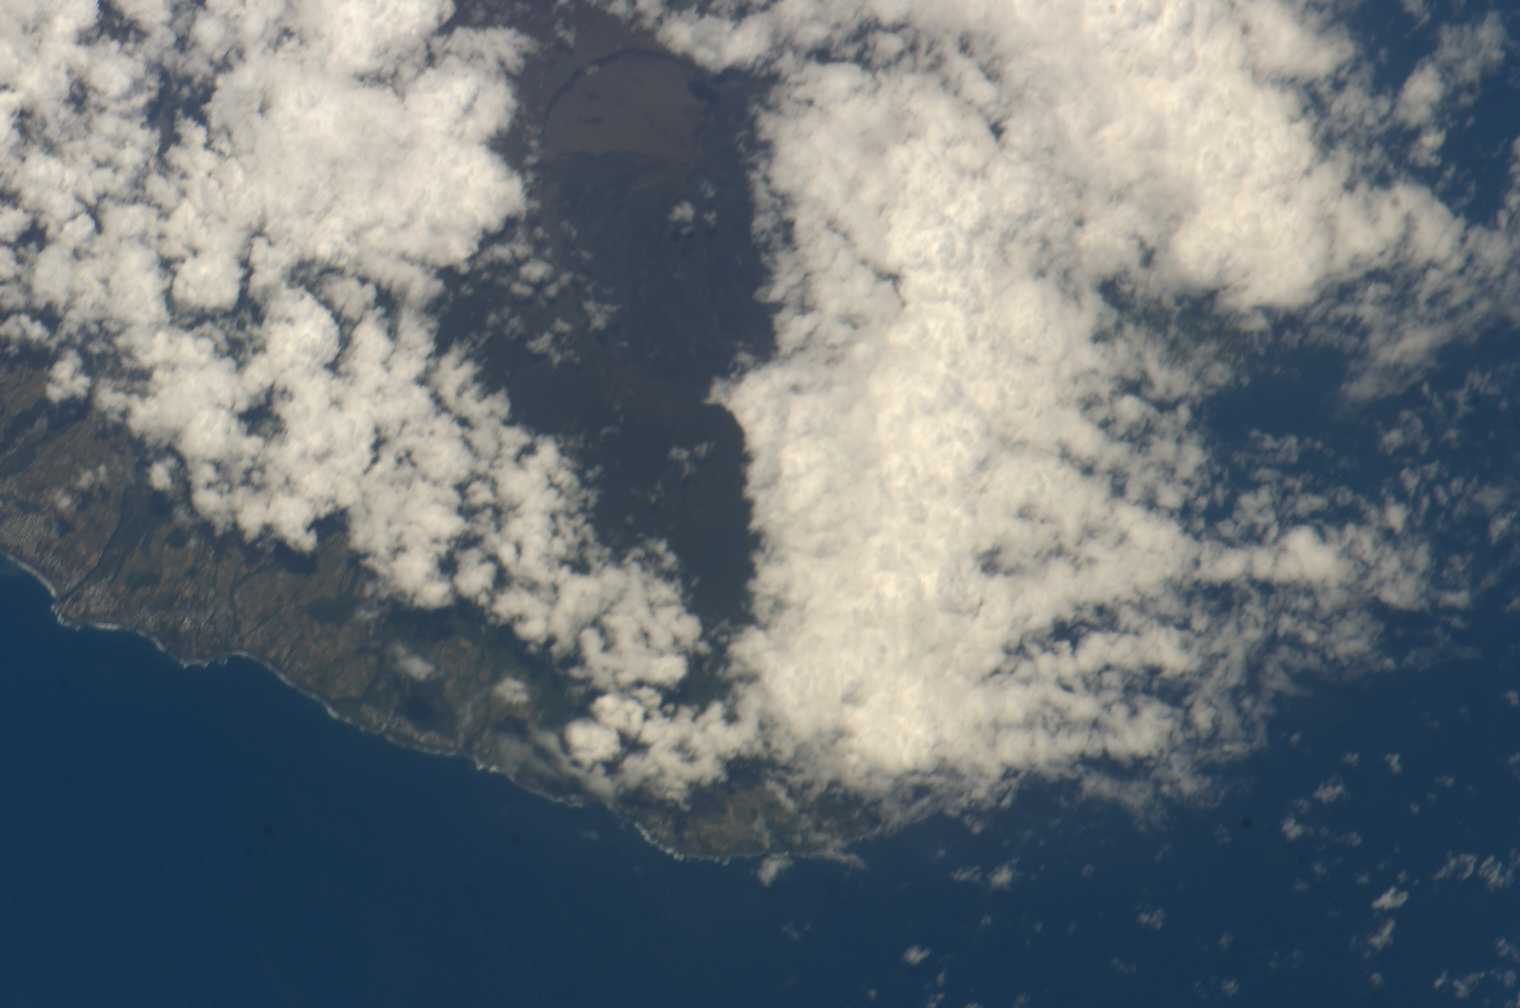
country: REUNION
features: DE LA FOURNASE VOLCANO, CLOUDS
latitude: -21.3
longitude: 55.7
